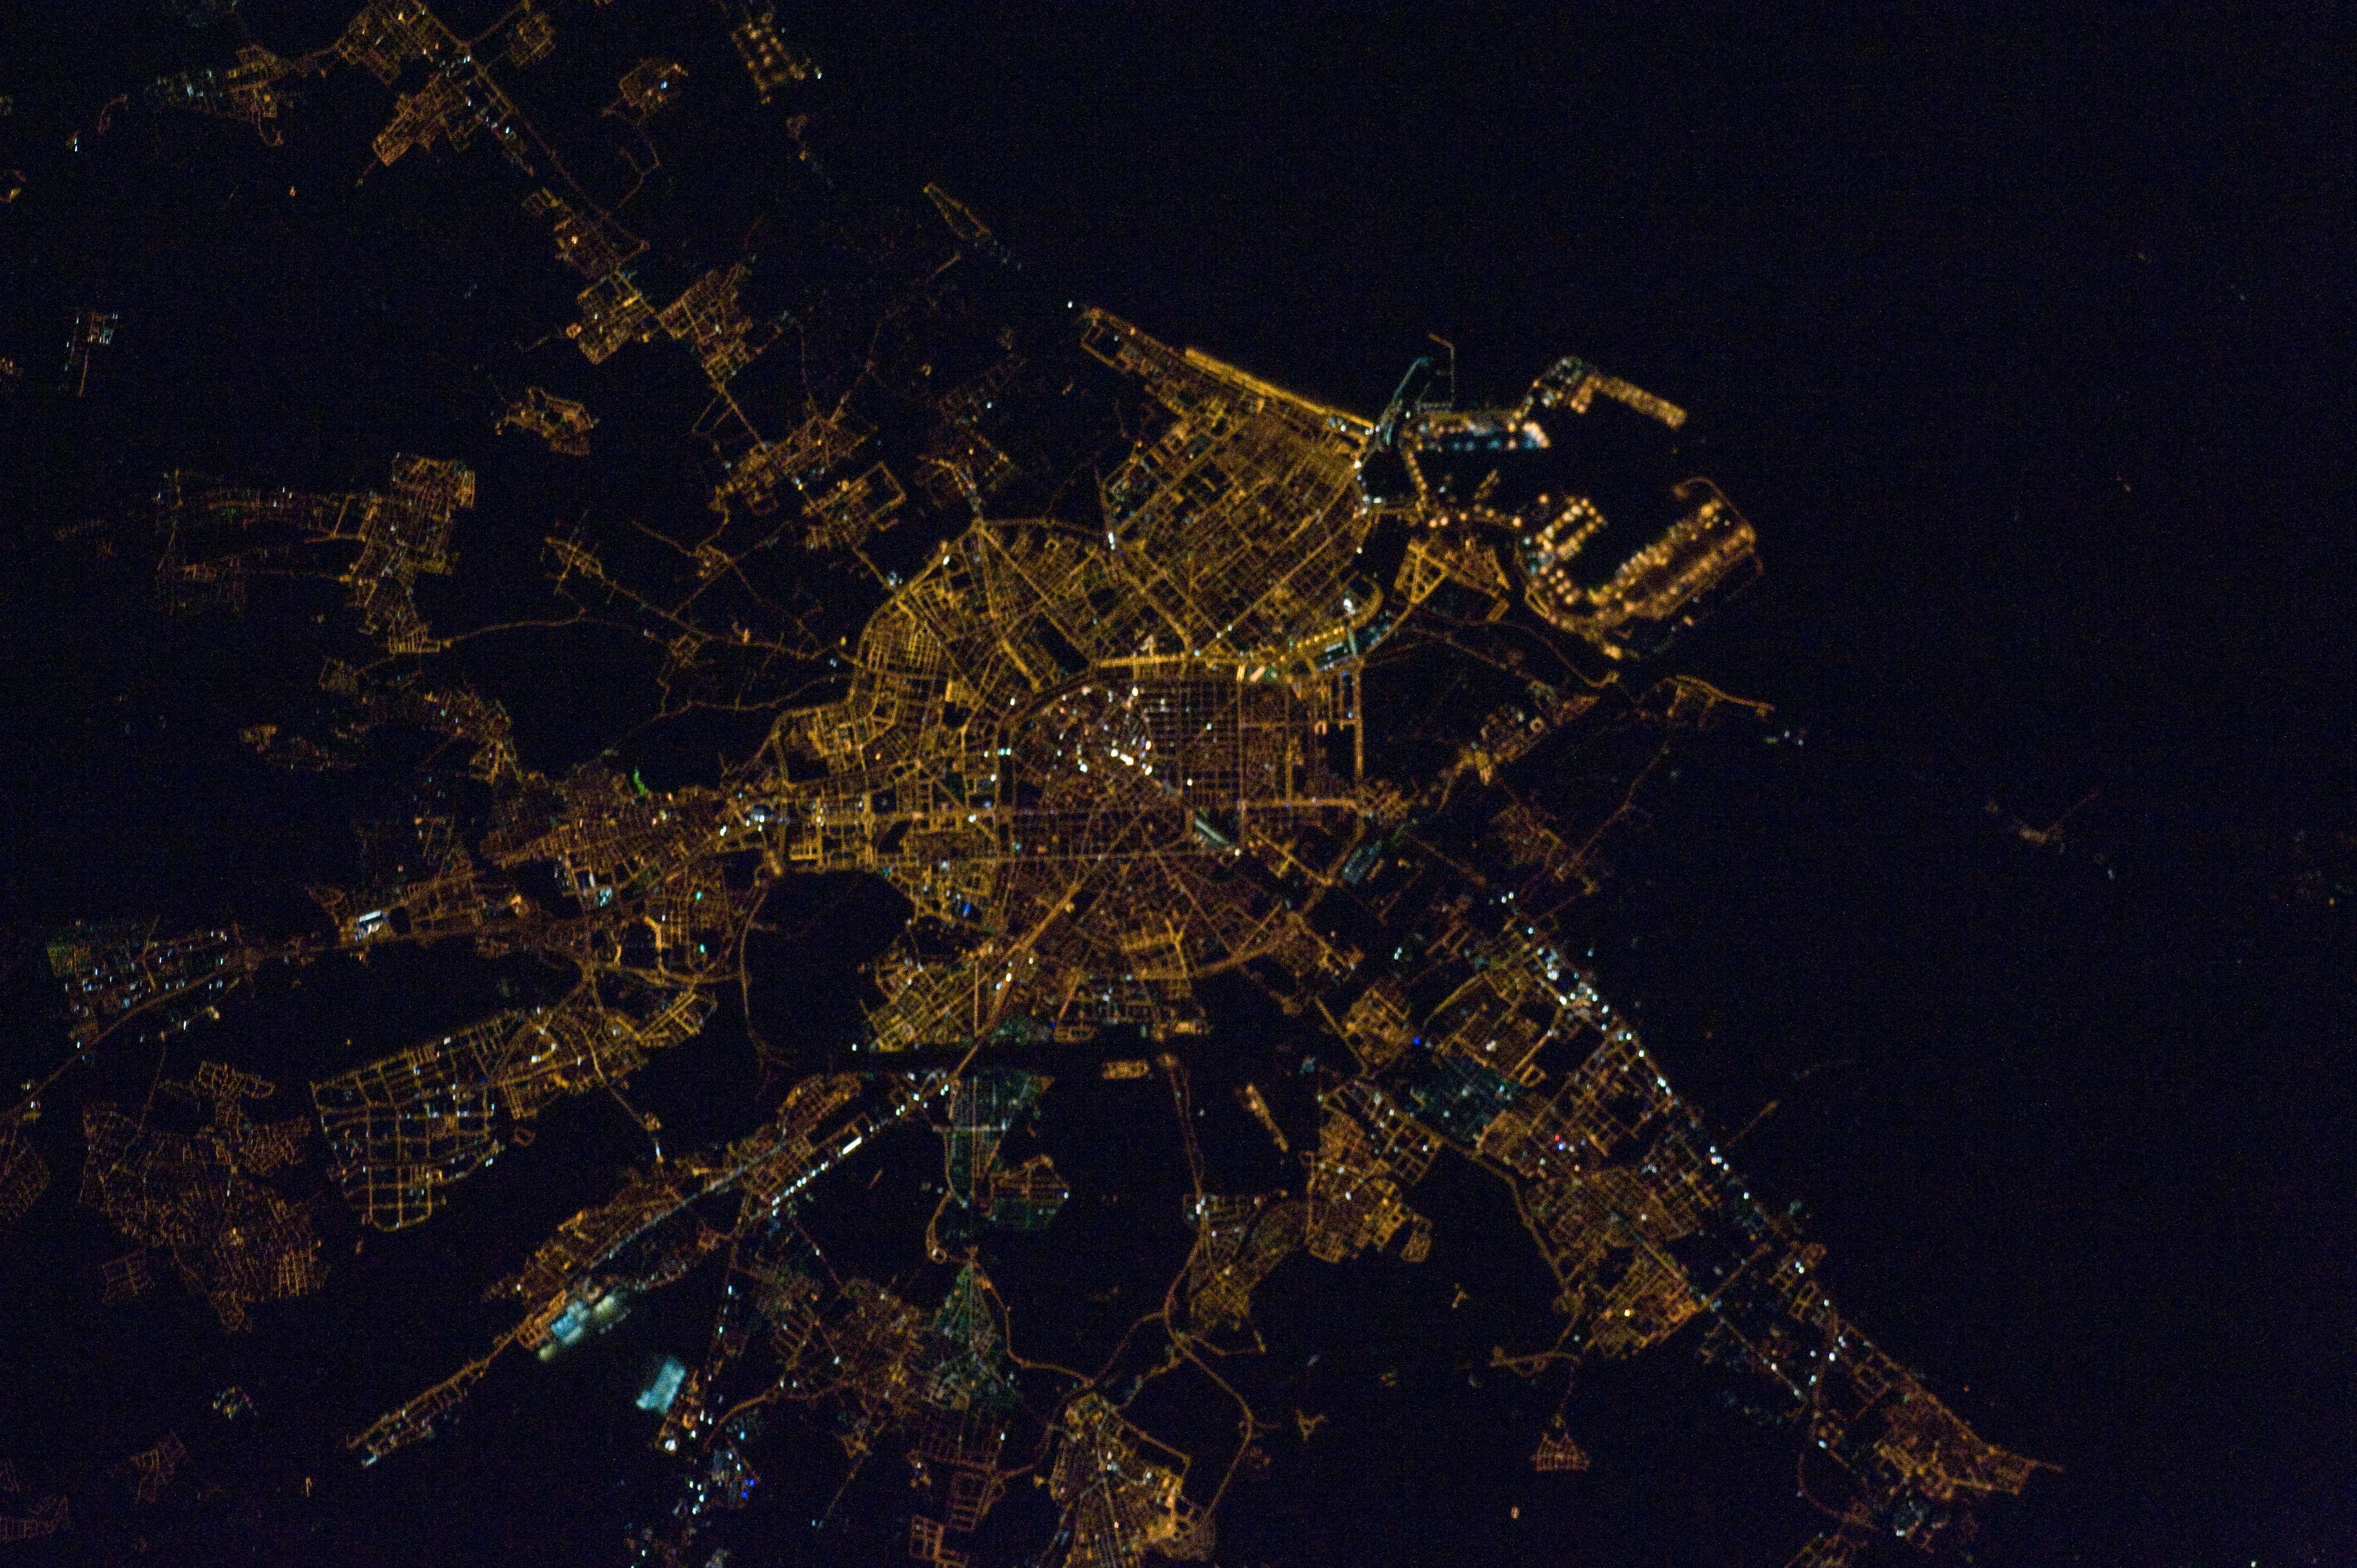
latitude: 39.5
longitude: -0.4
